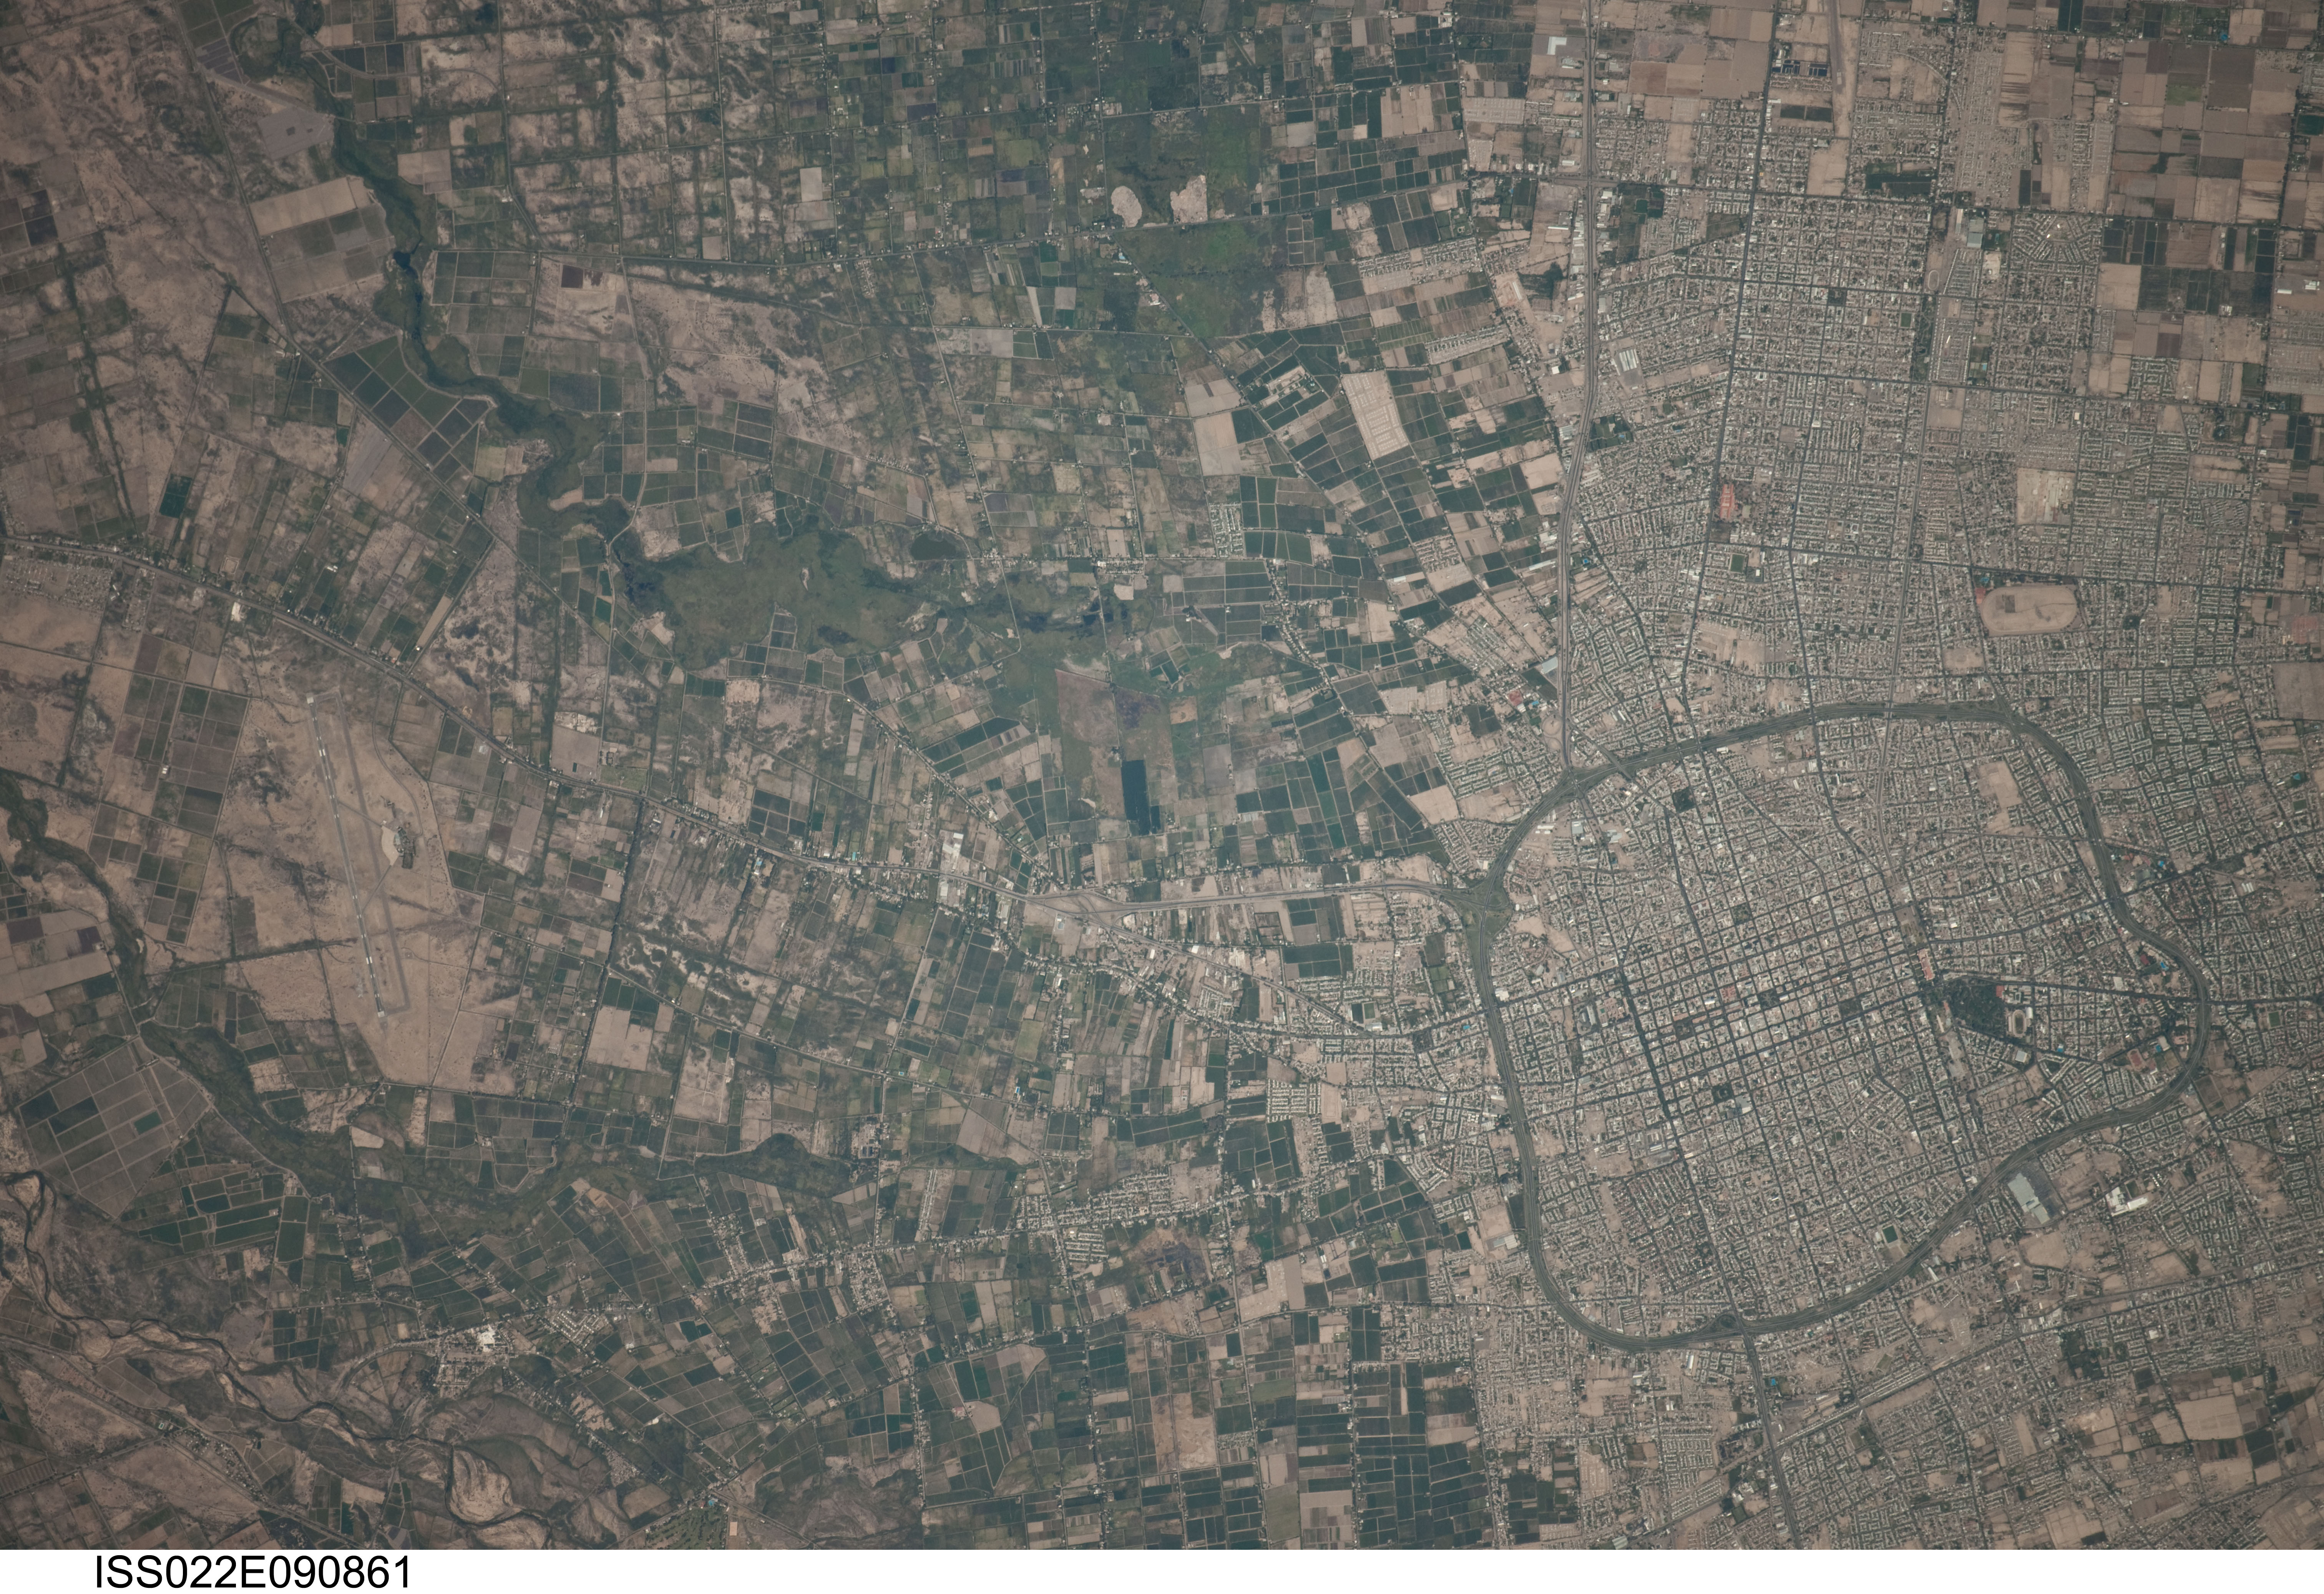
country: ARGENTINA
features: SAN JUAN, URBAN AREAS, AIRFIELD, AGR.
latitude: -31.6
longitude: -68.5
